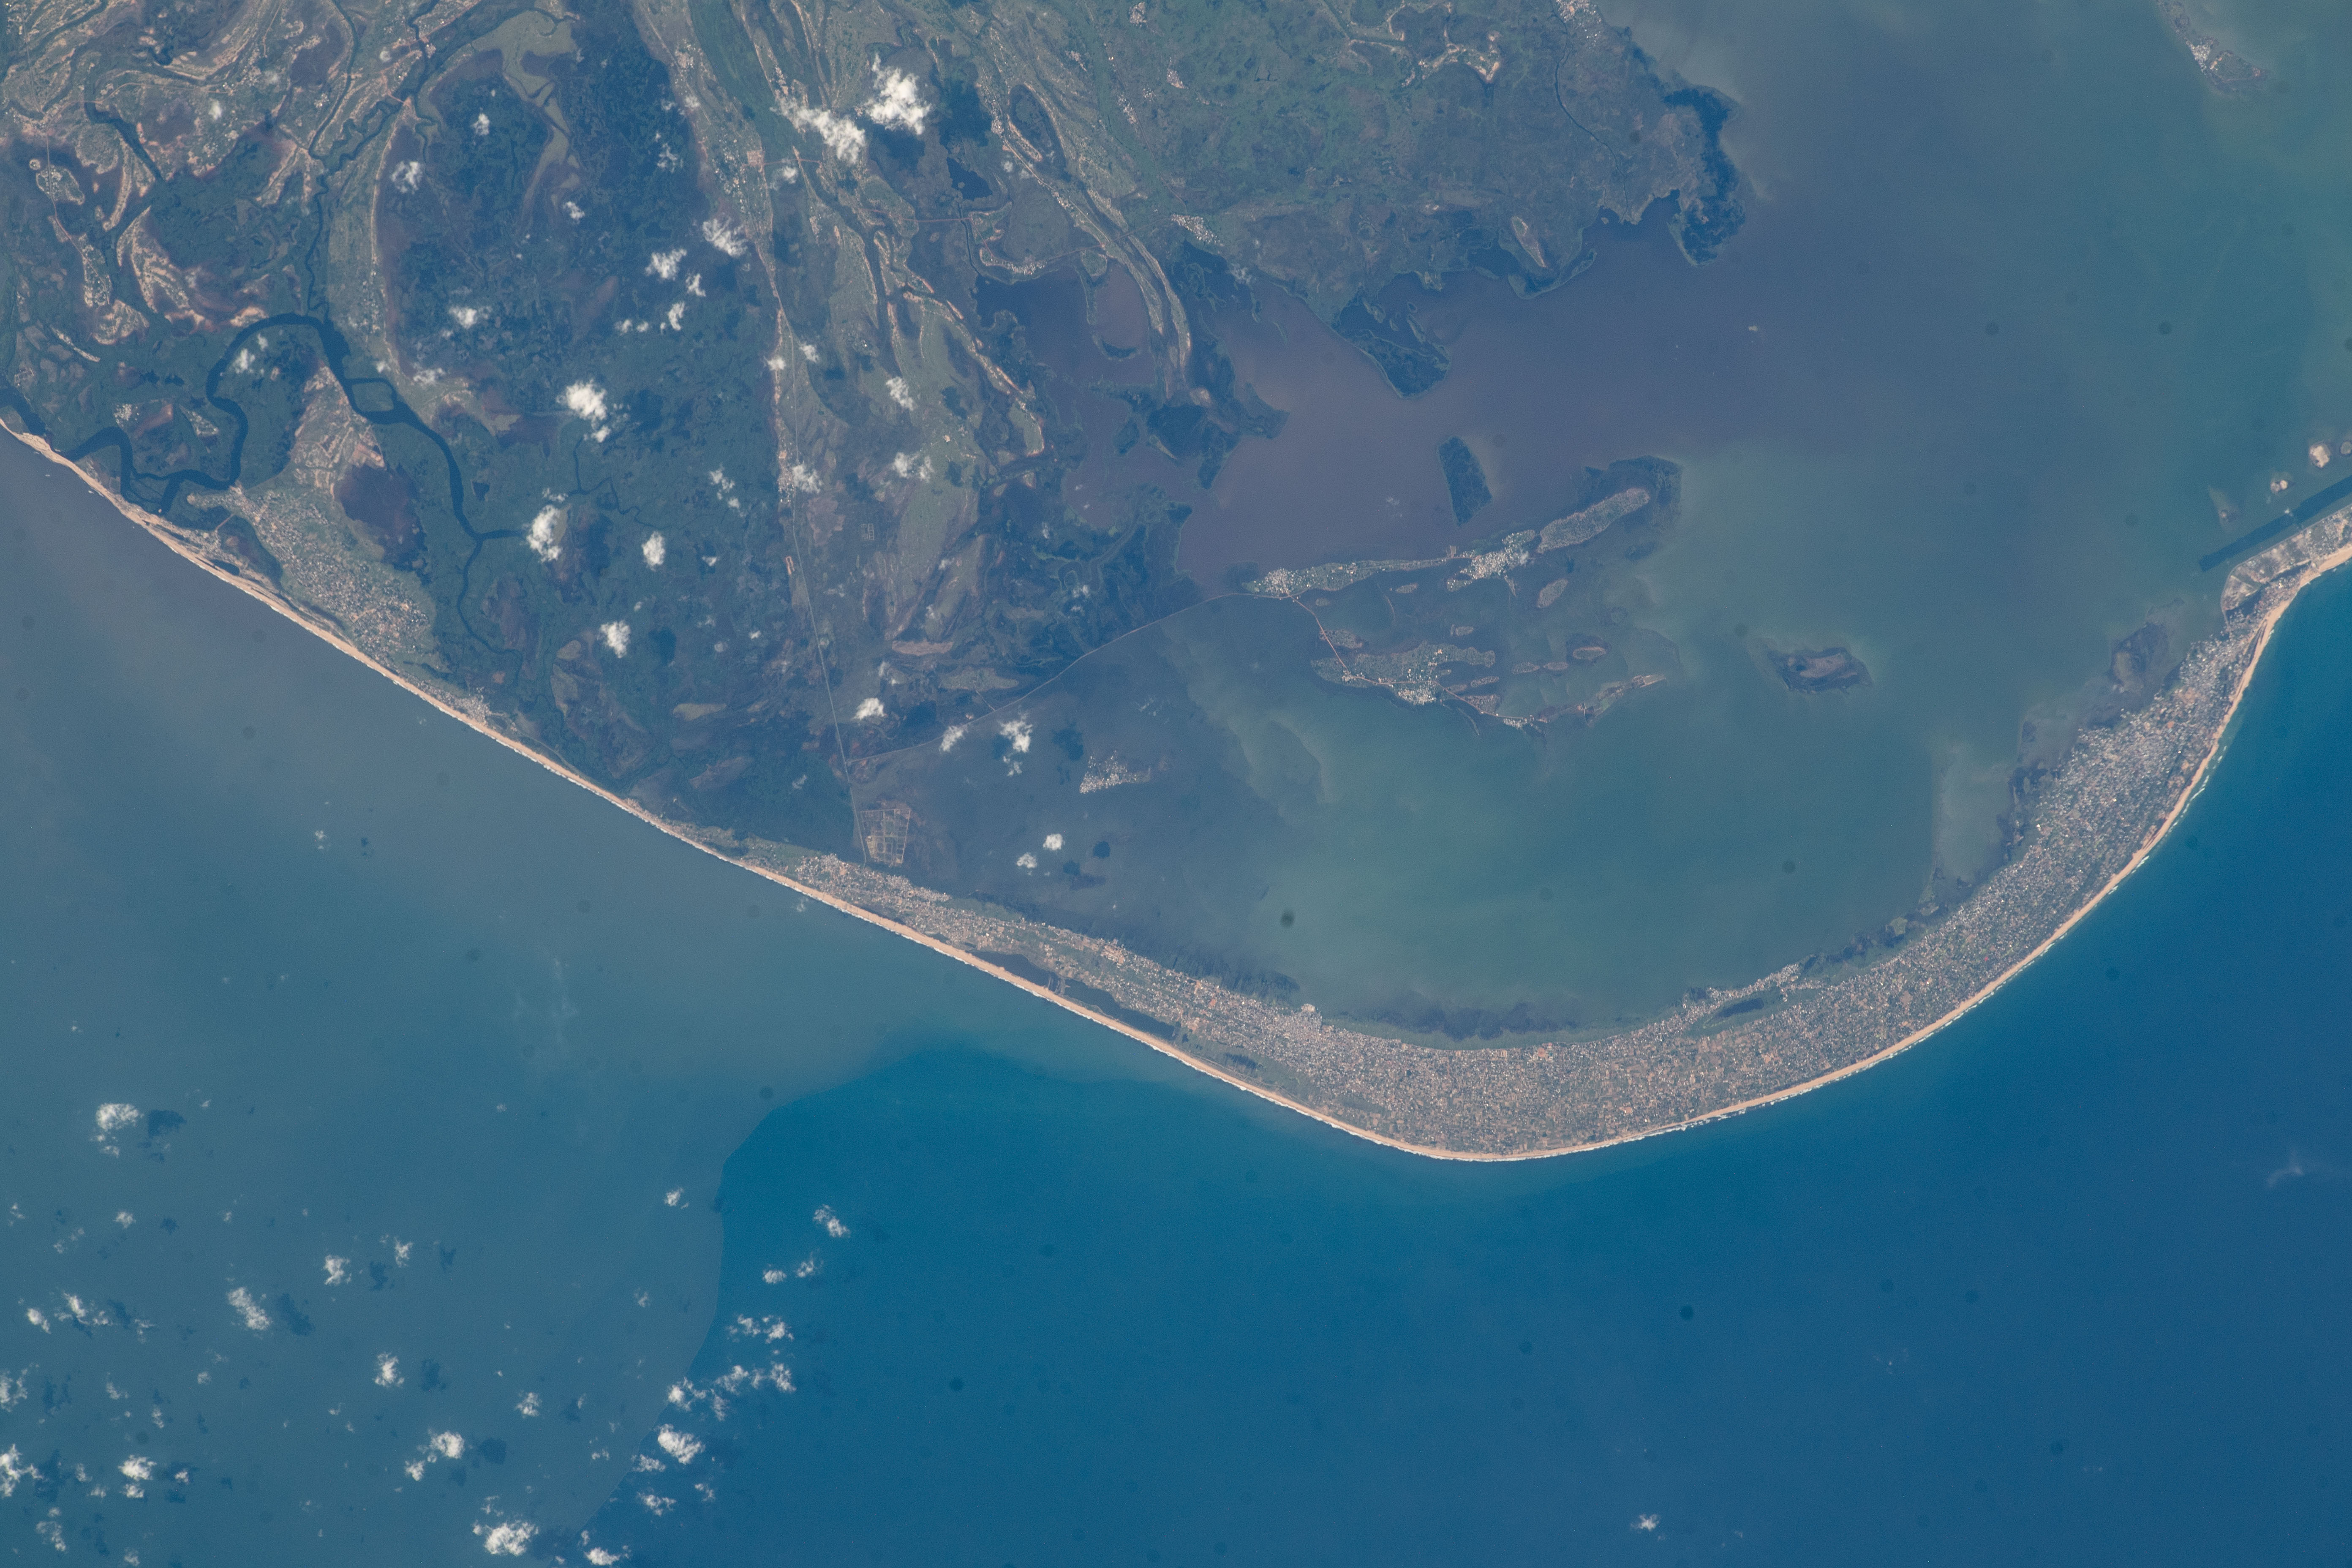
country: GHANA
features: FLOODING, ADA, VOLTA RIVER, ANLOGA, KETA LAGOON, WOE, KODZI, KETA
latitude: 5.8
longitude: 0.9
